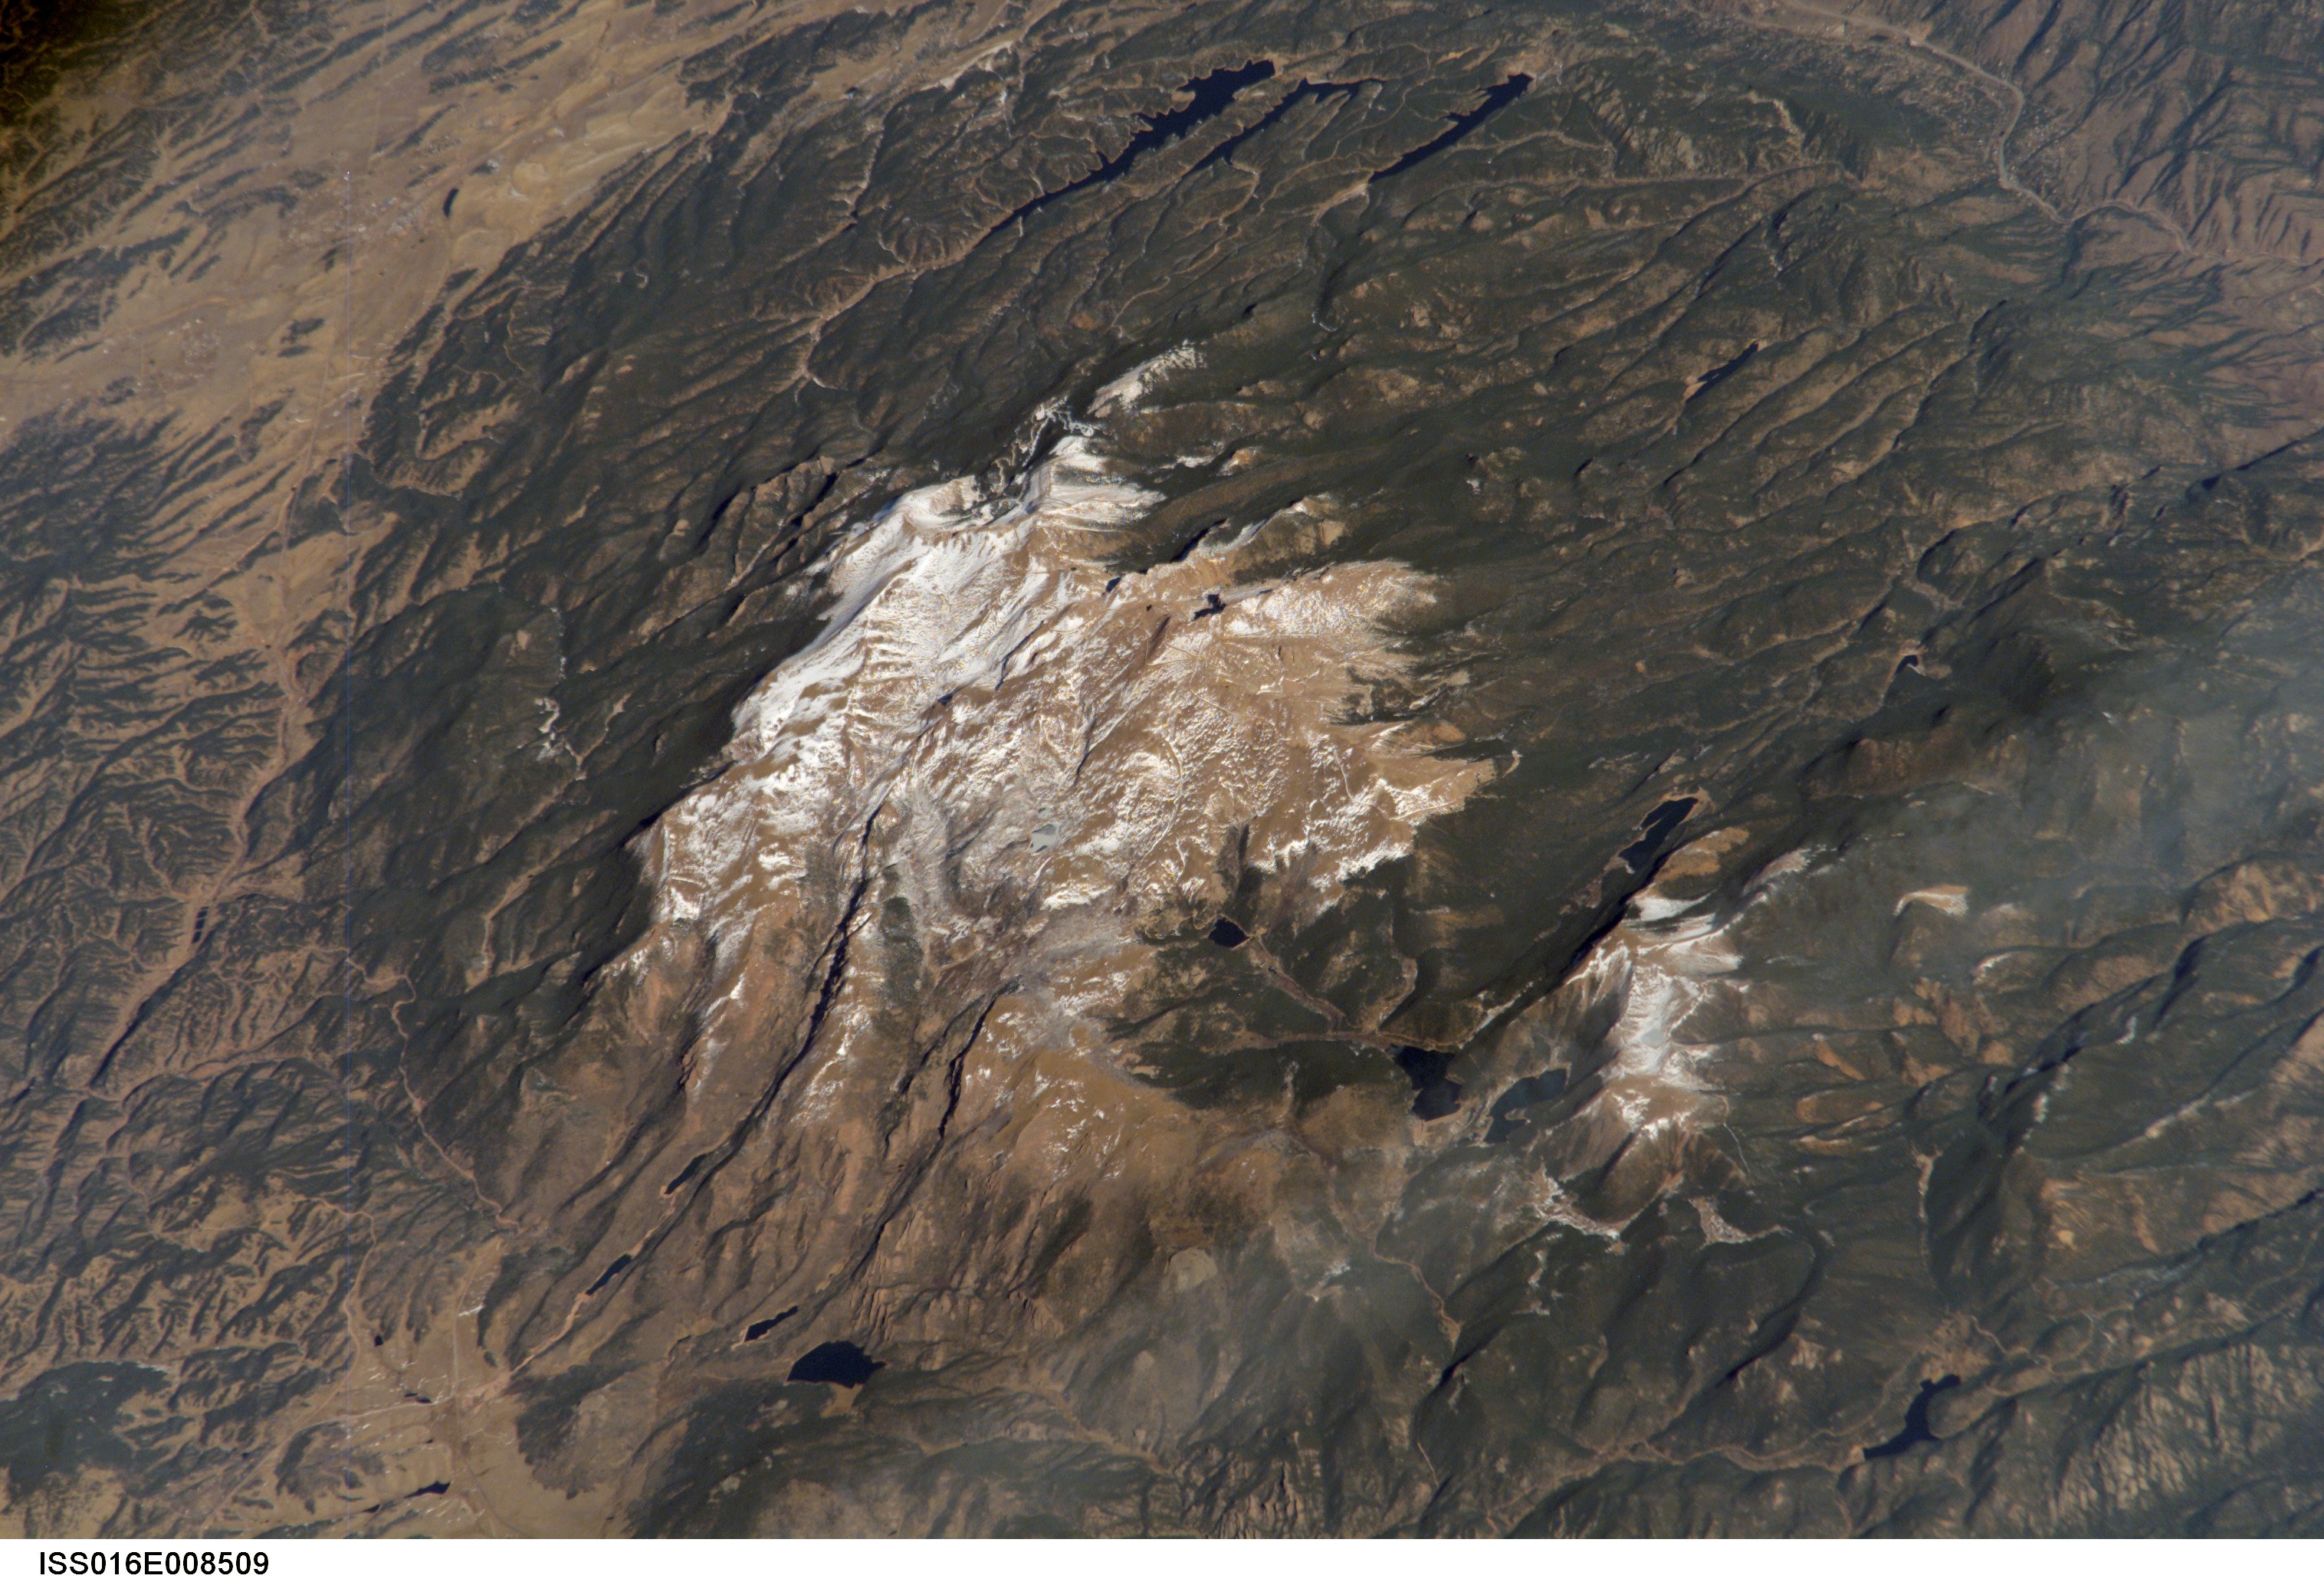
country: USA-COLORADO
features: PIKES PEAK, BISON RES.
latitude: 38.8
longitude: -105.1
